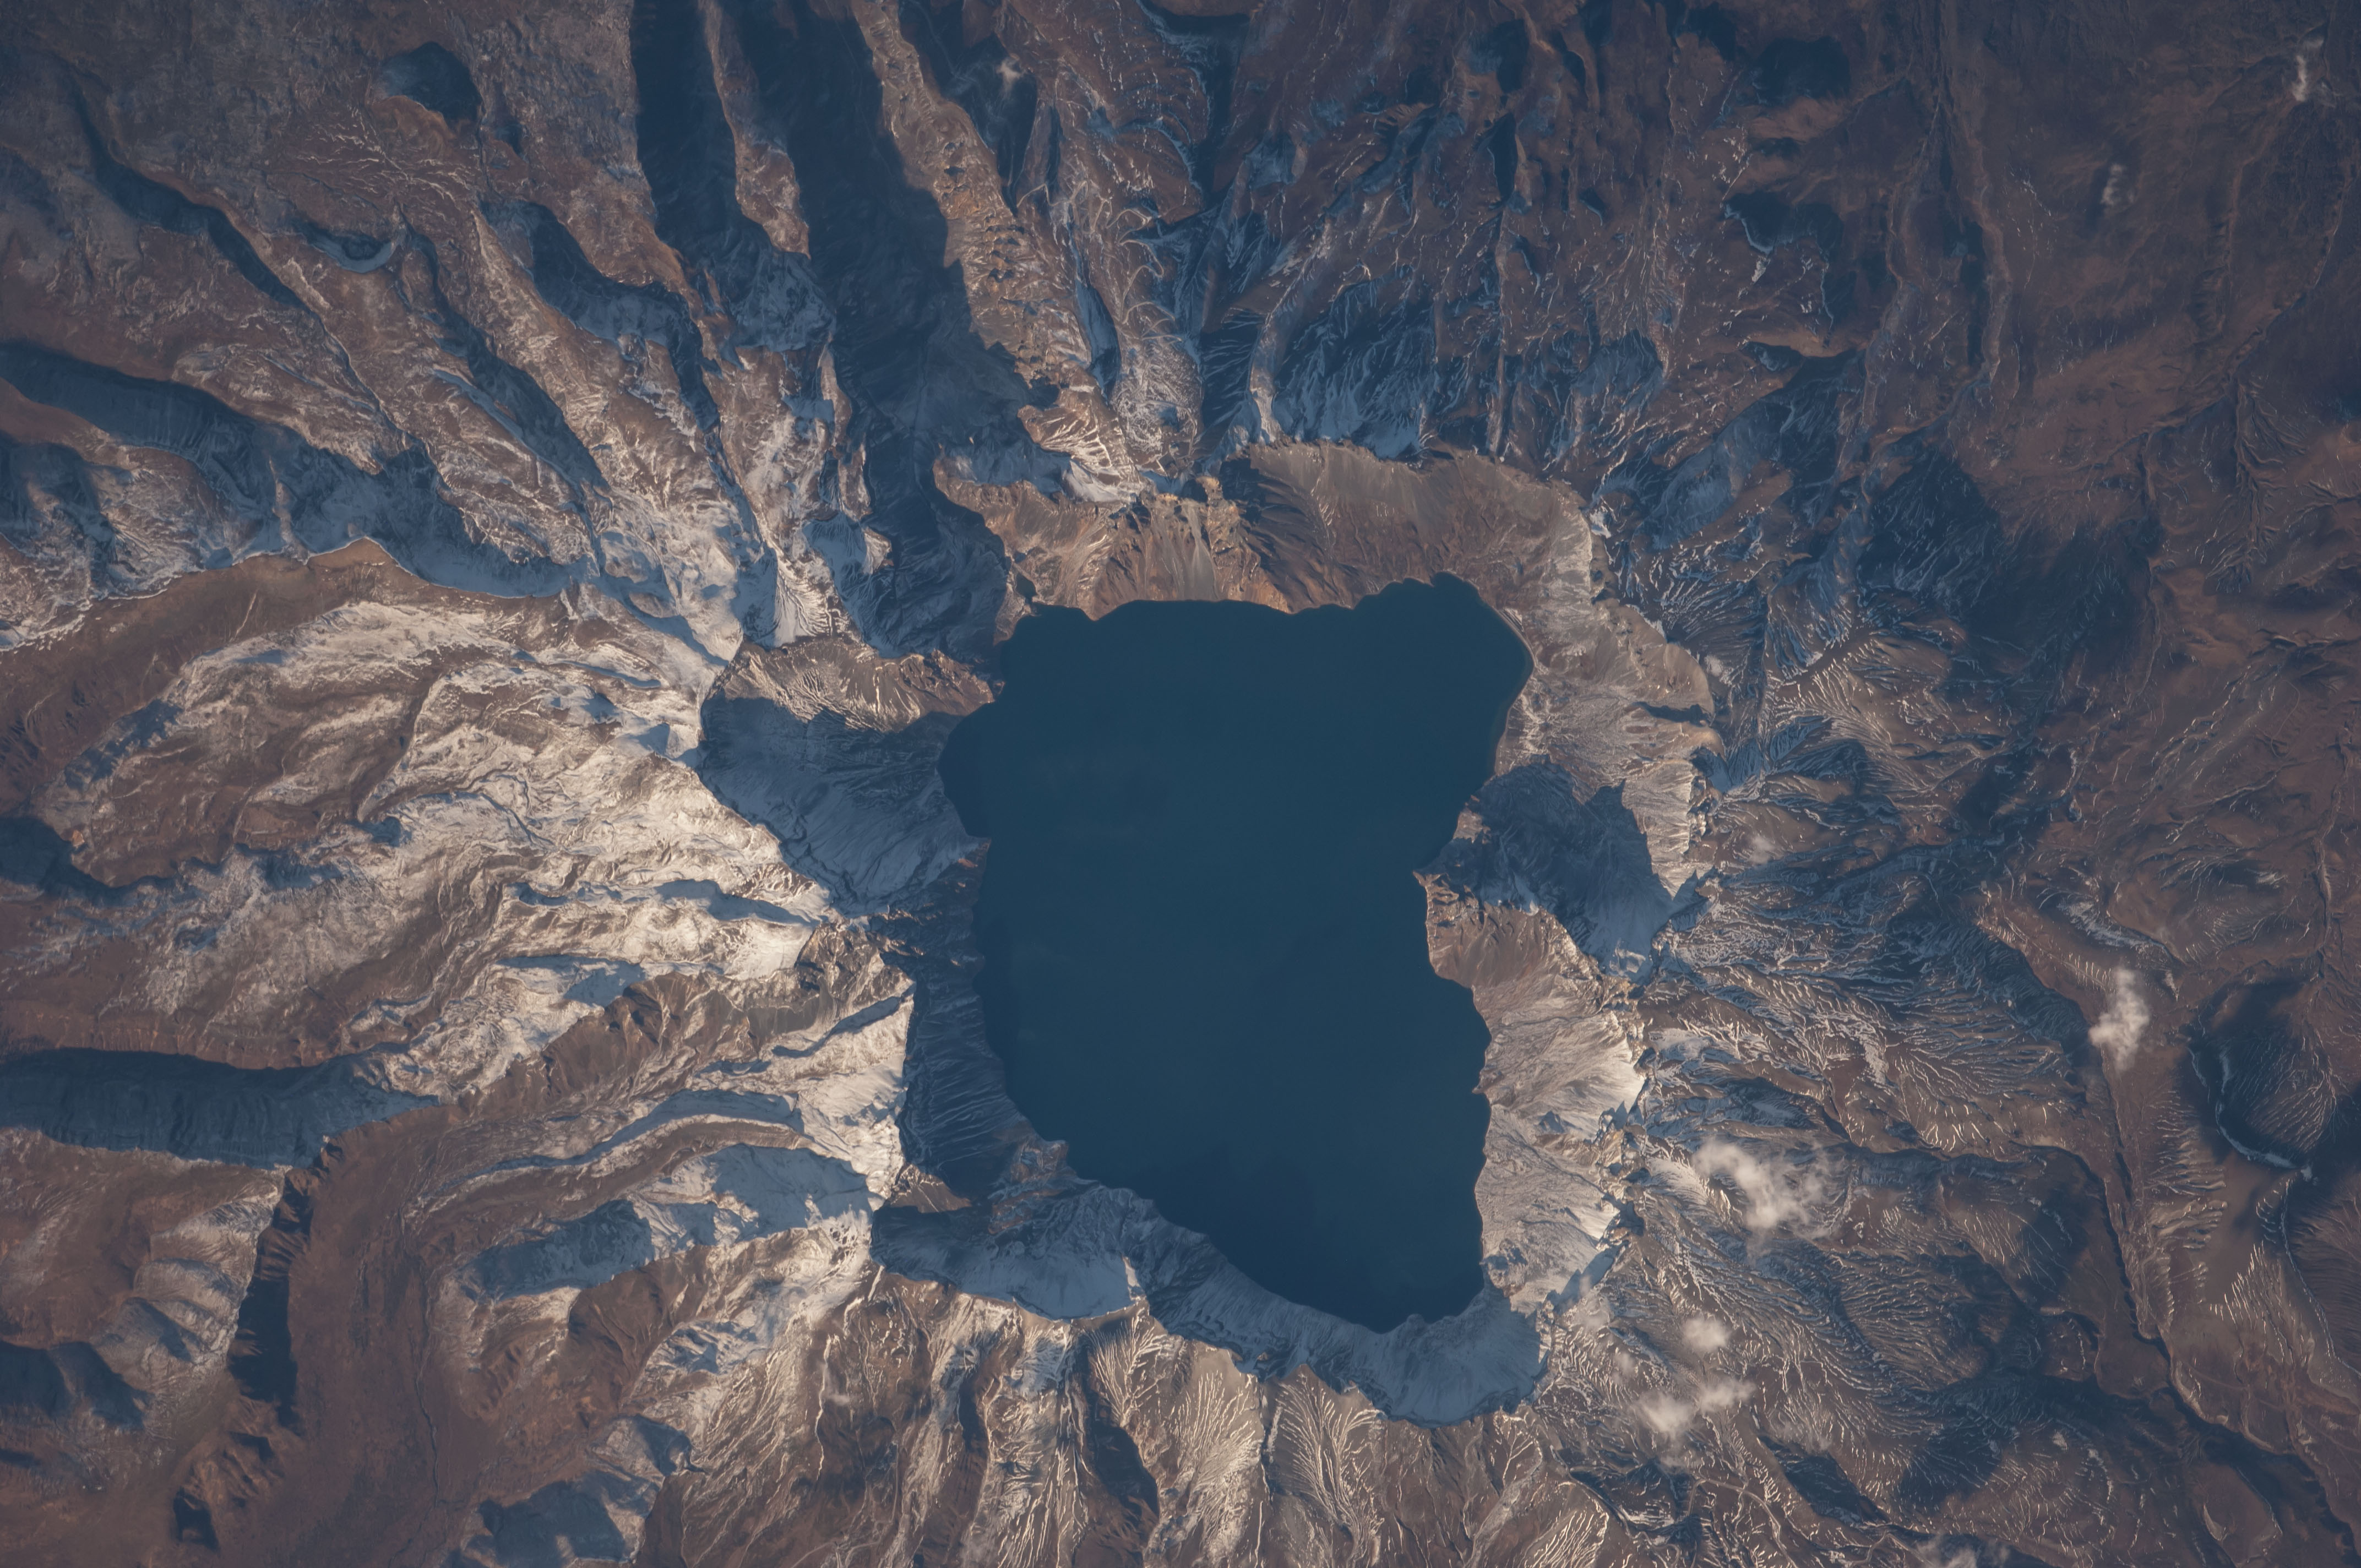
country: CHINA
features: LAKE CHŎNJI,PAEKTU MOUNTAIN,HEAVEN LAKE
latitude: 42.0
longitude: 128.1
